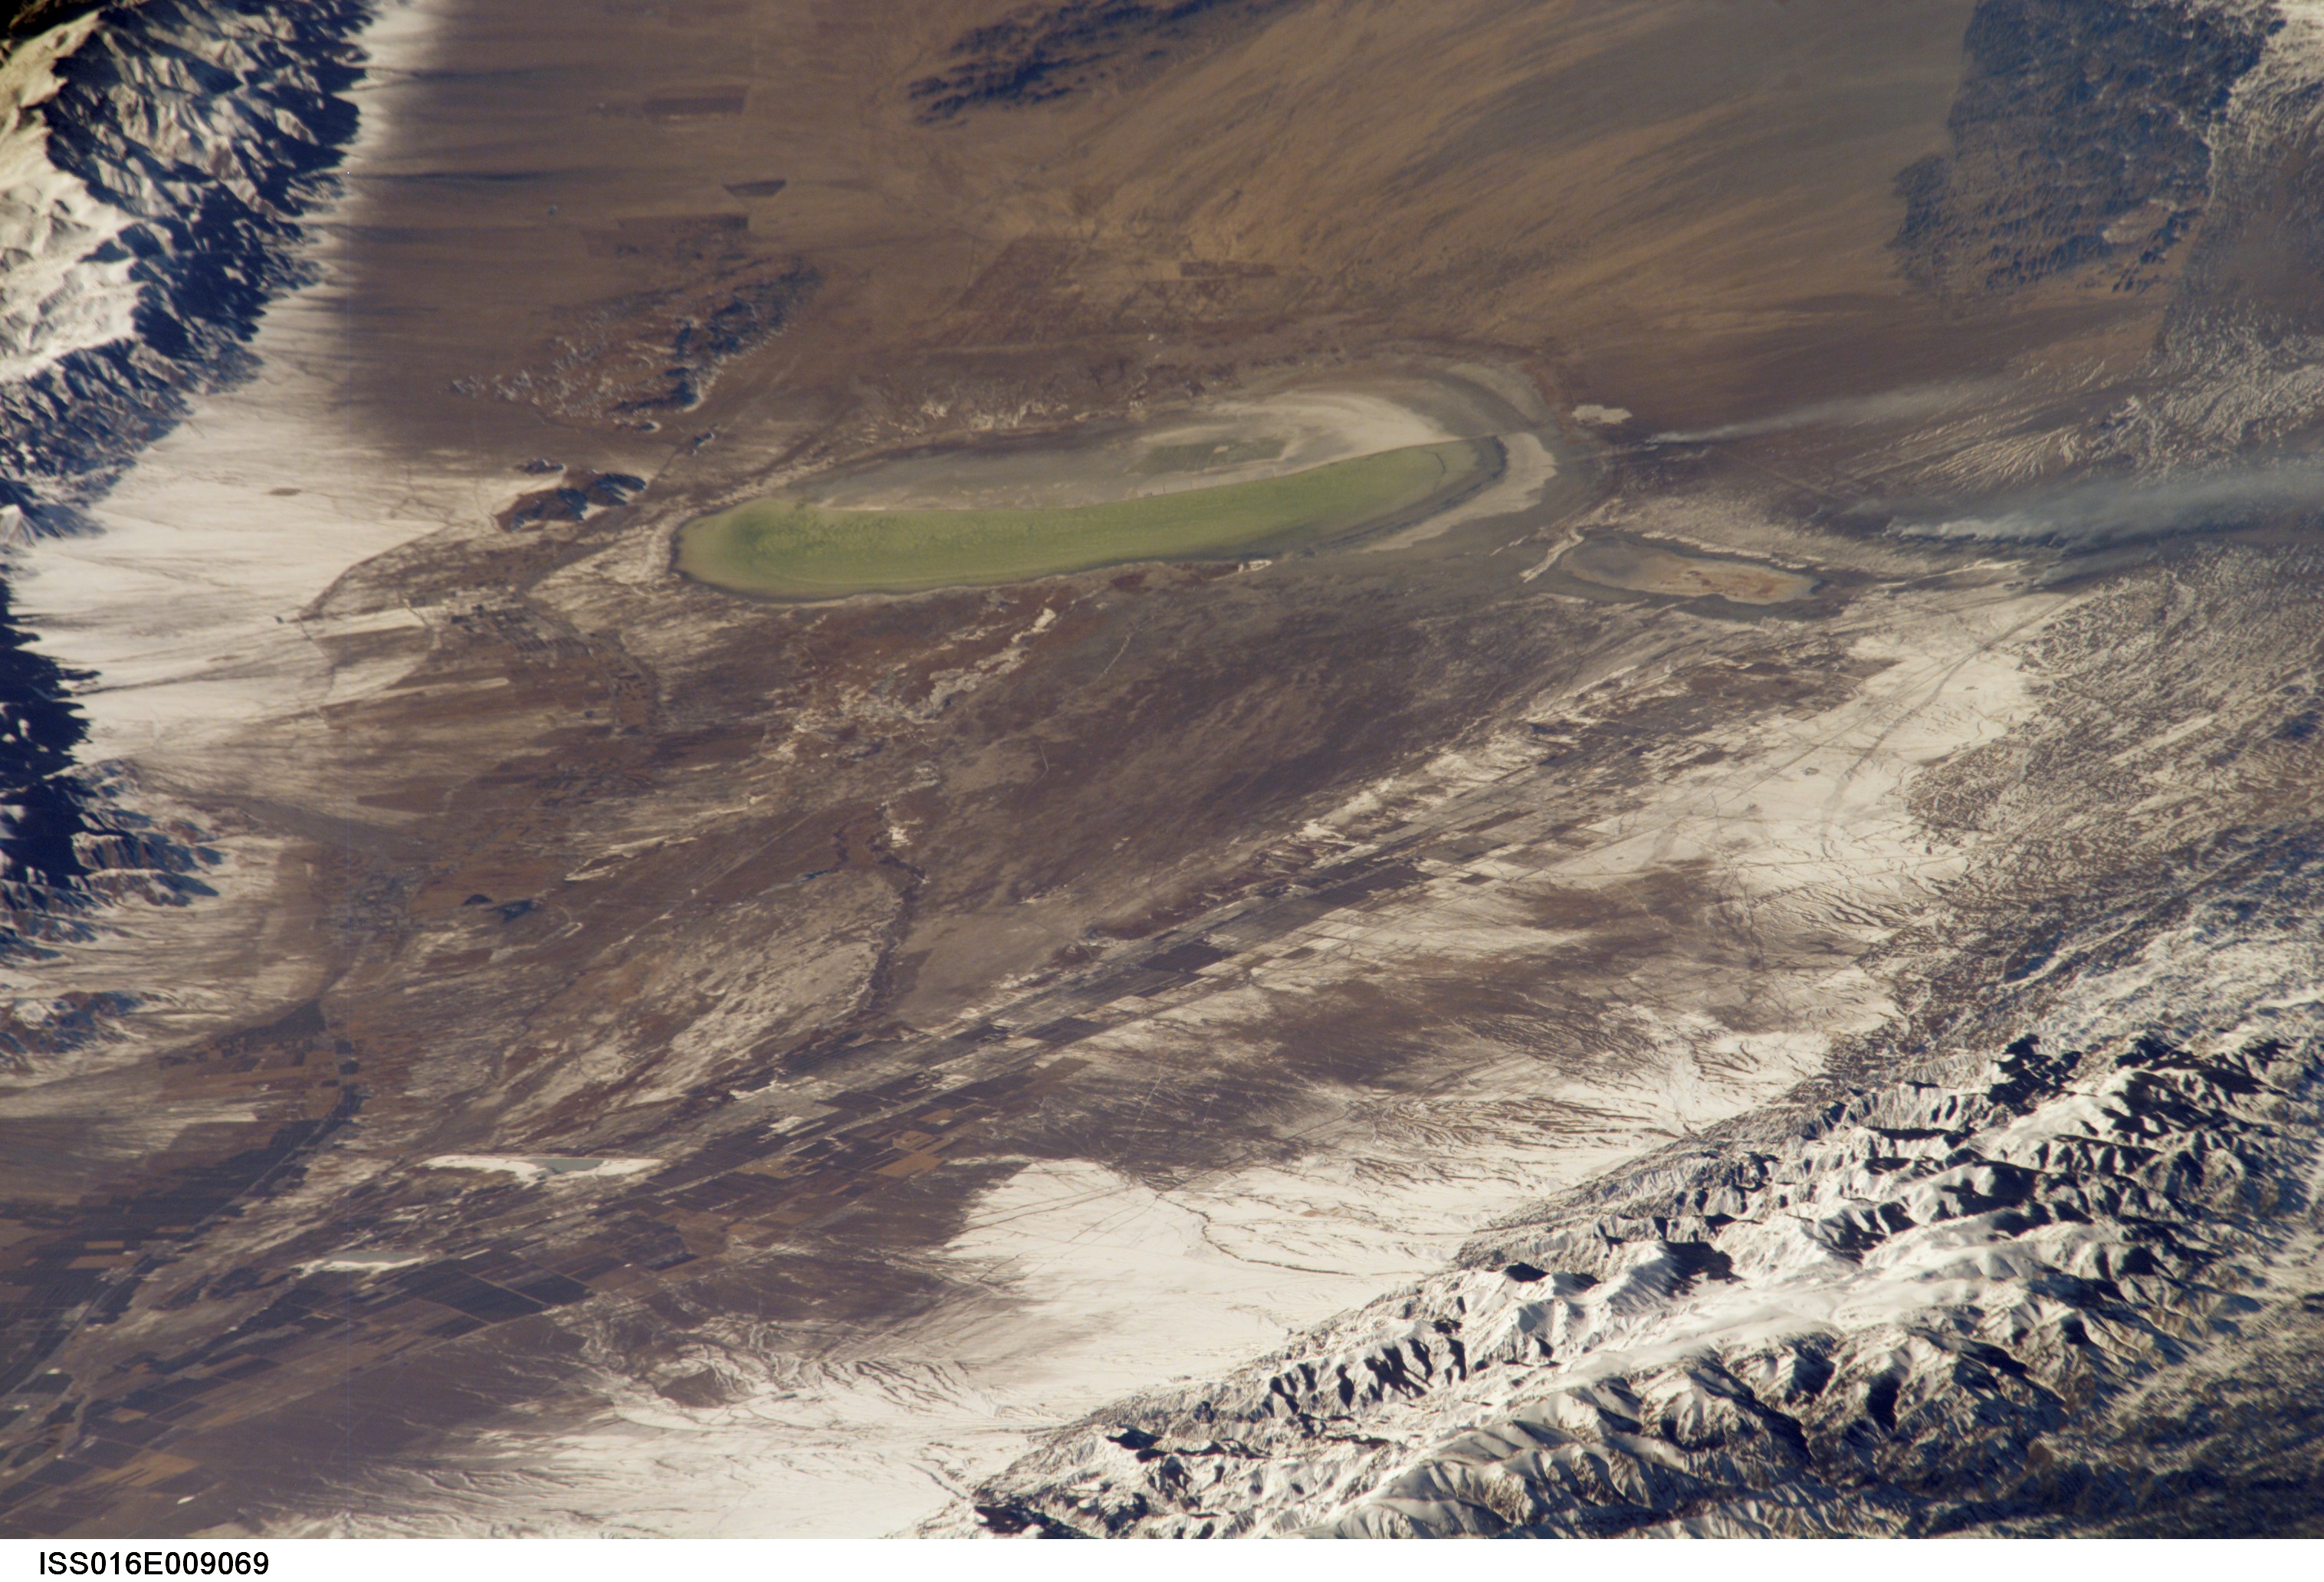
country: CHINA
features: BARKOL AREA, LAKE, SNOW, MTS.
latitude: 43.7
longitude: 92.9
